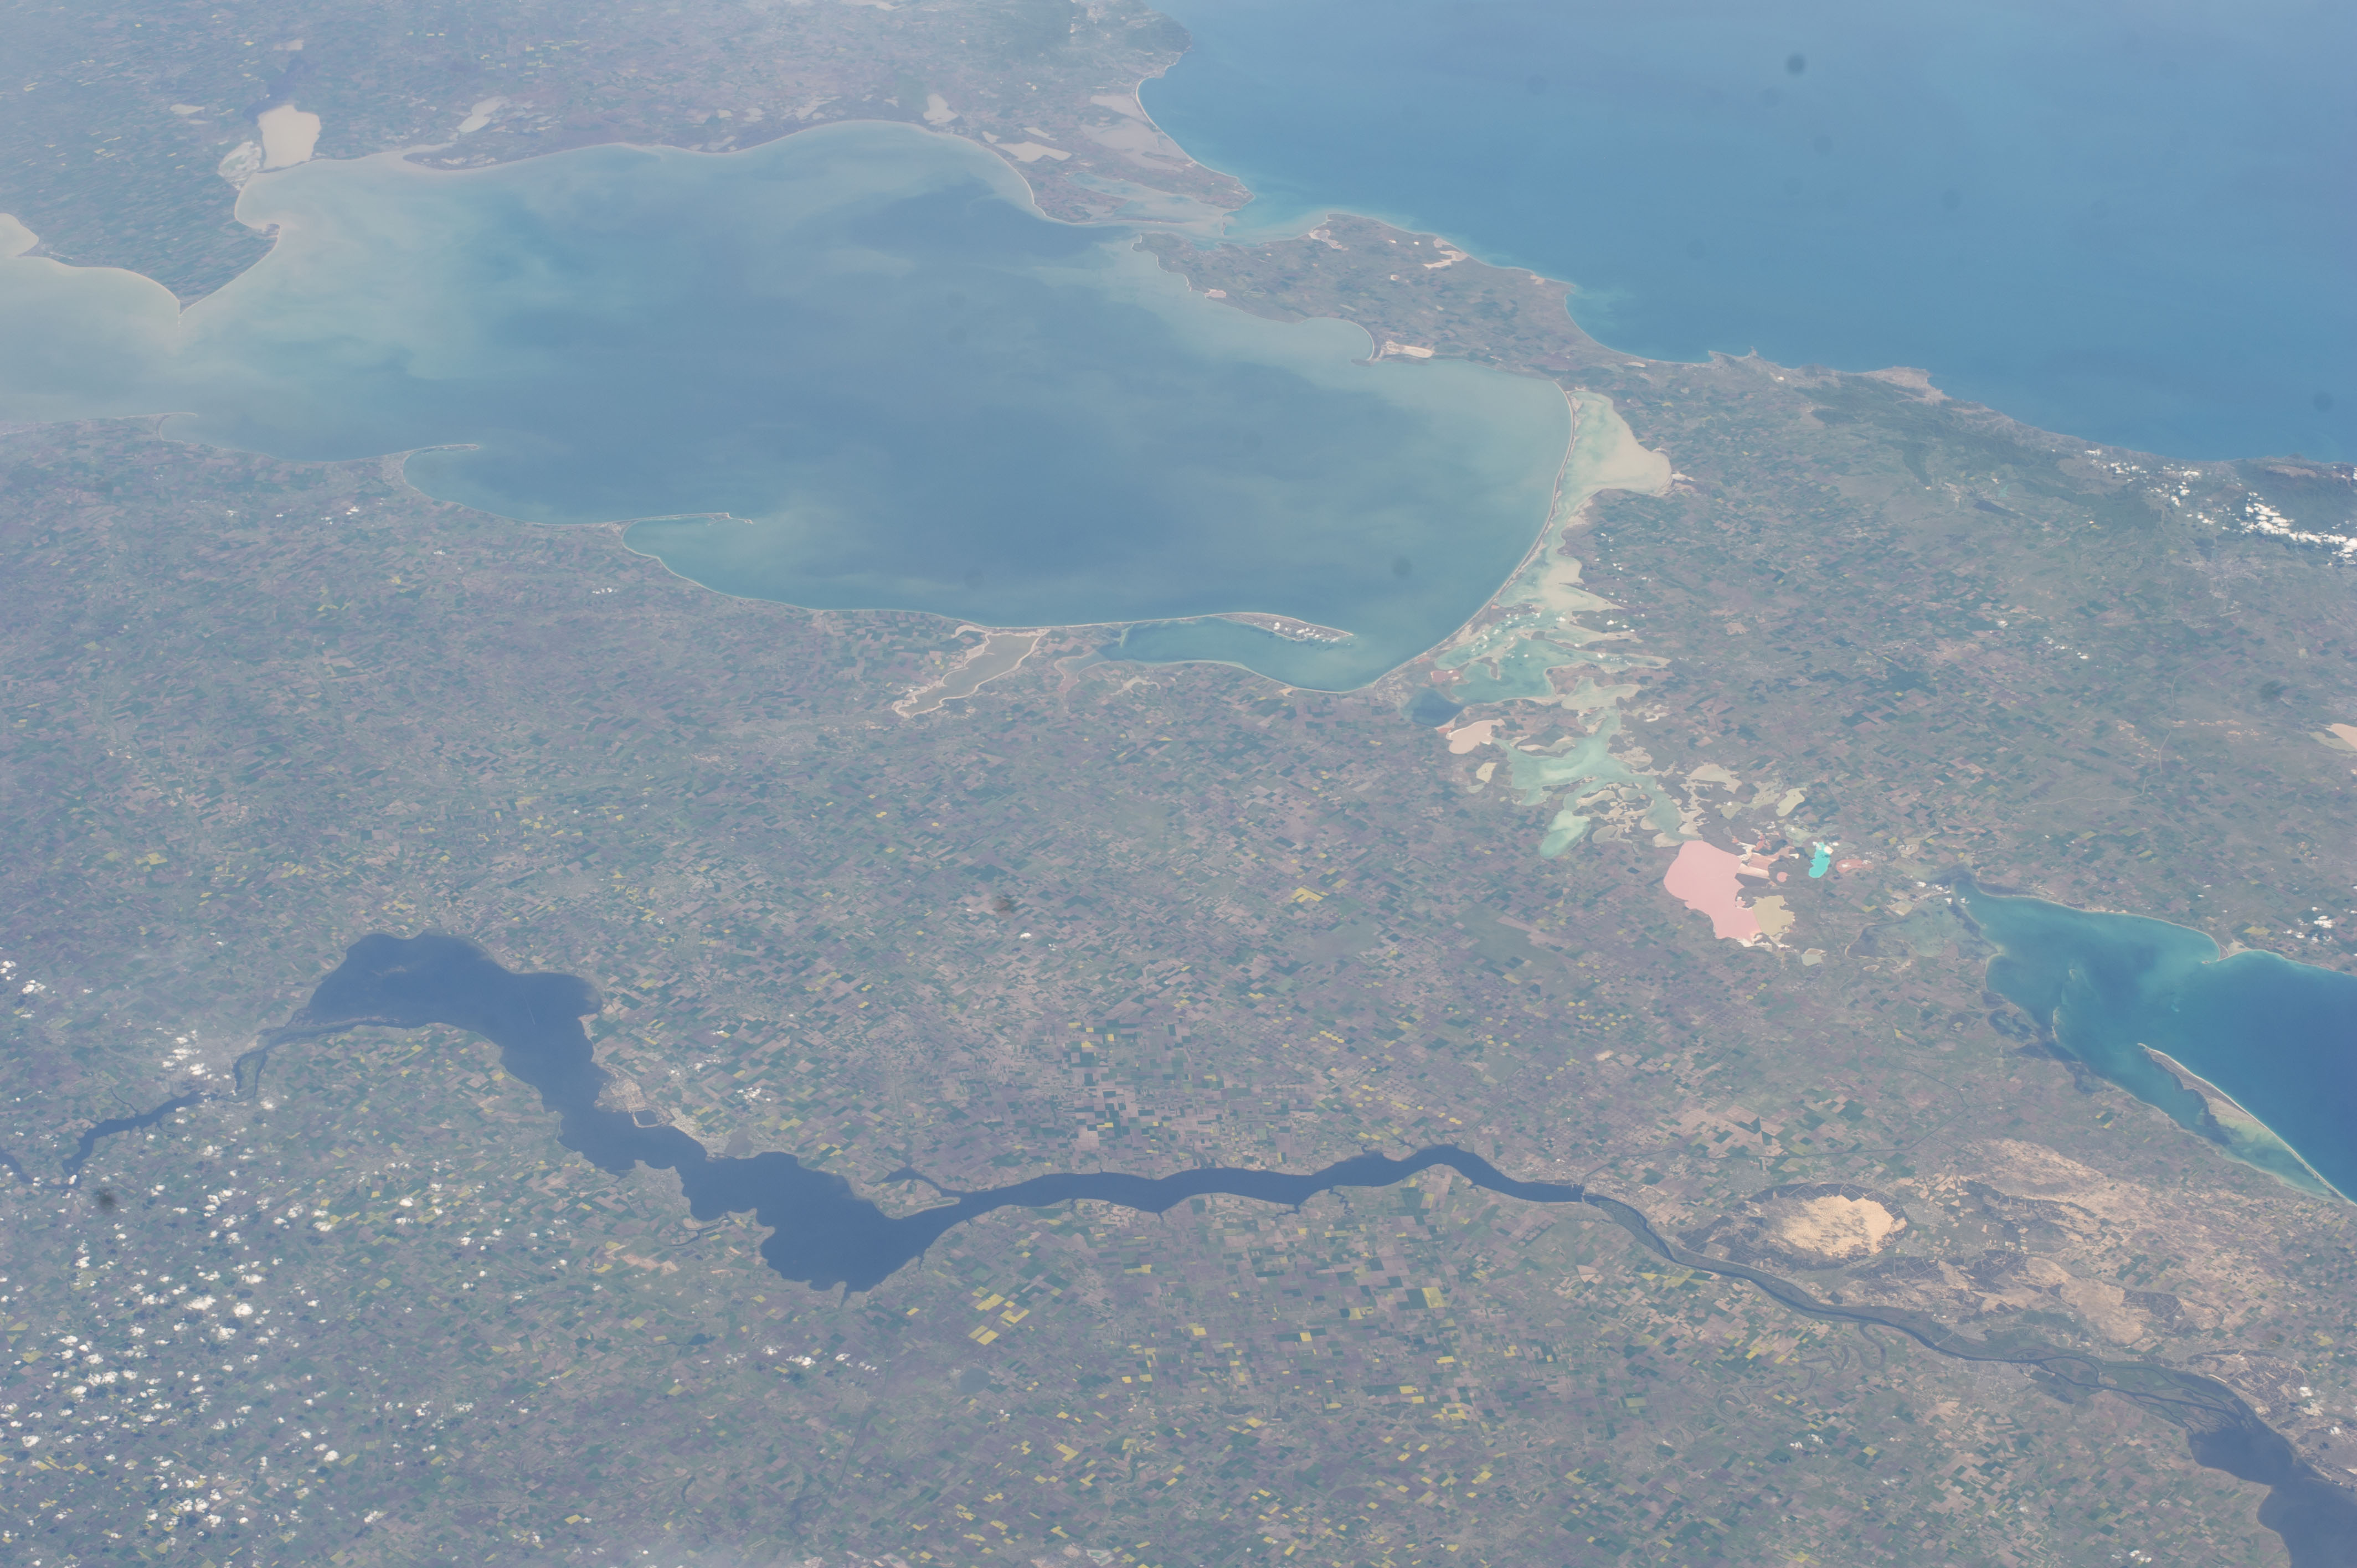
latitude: 46.5
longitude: 34.9
